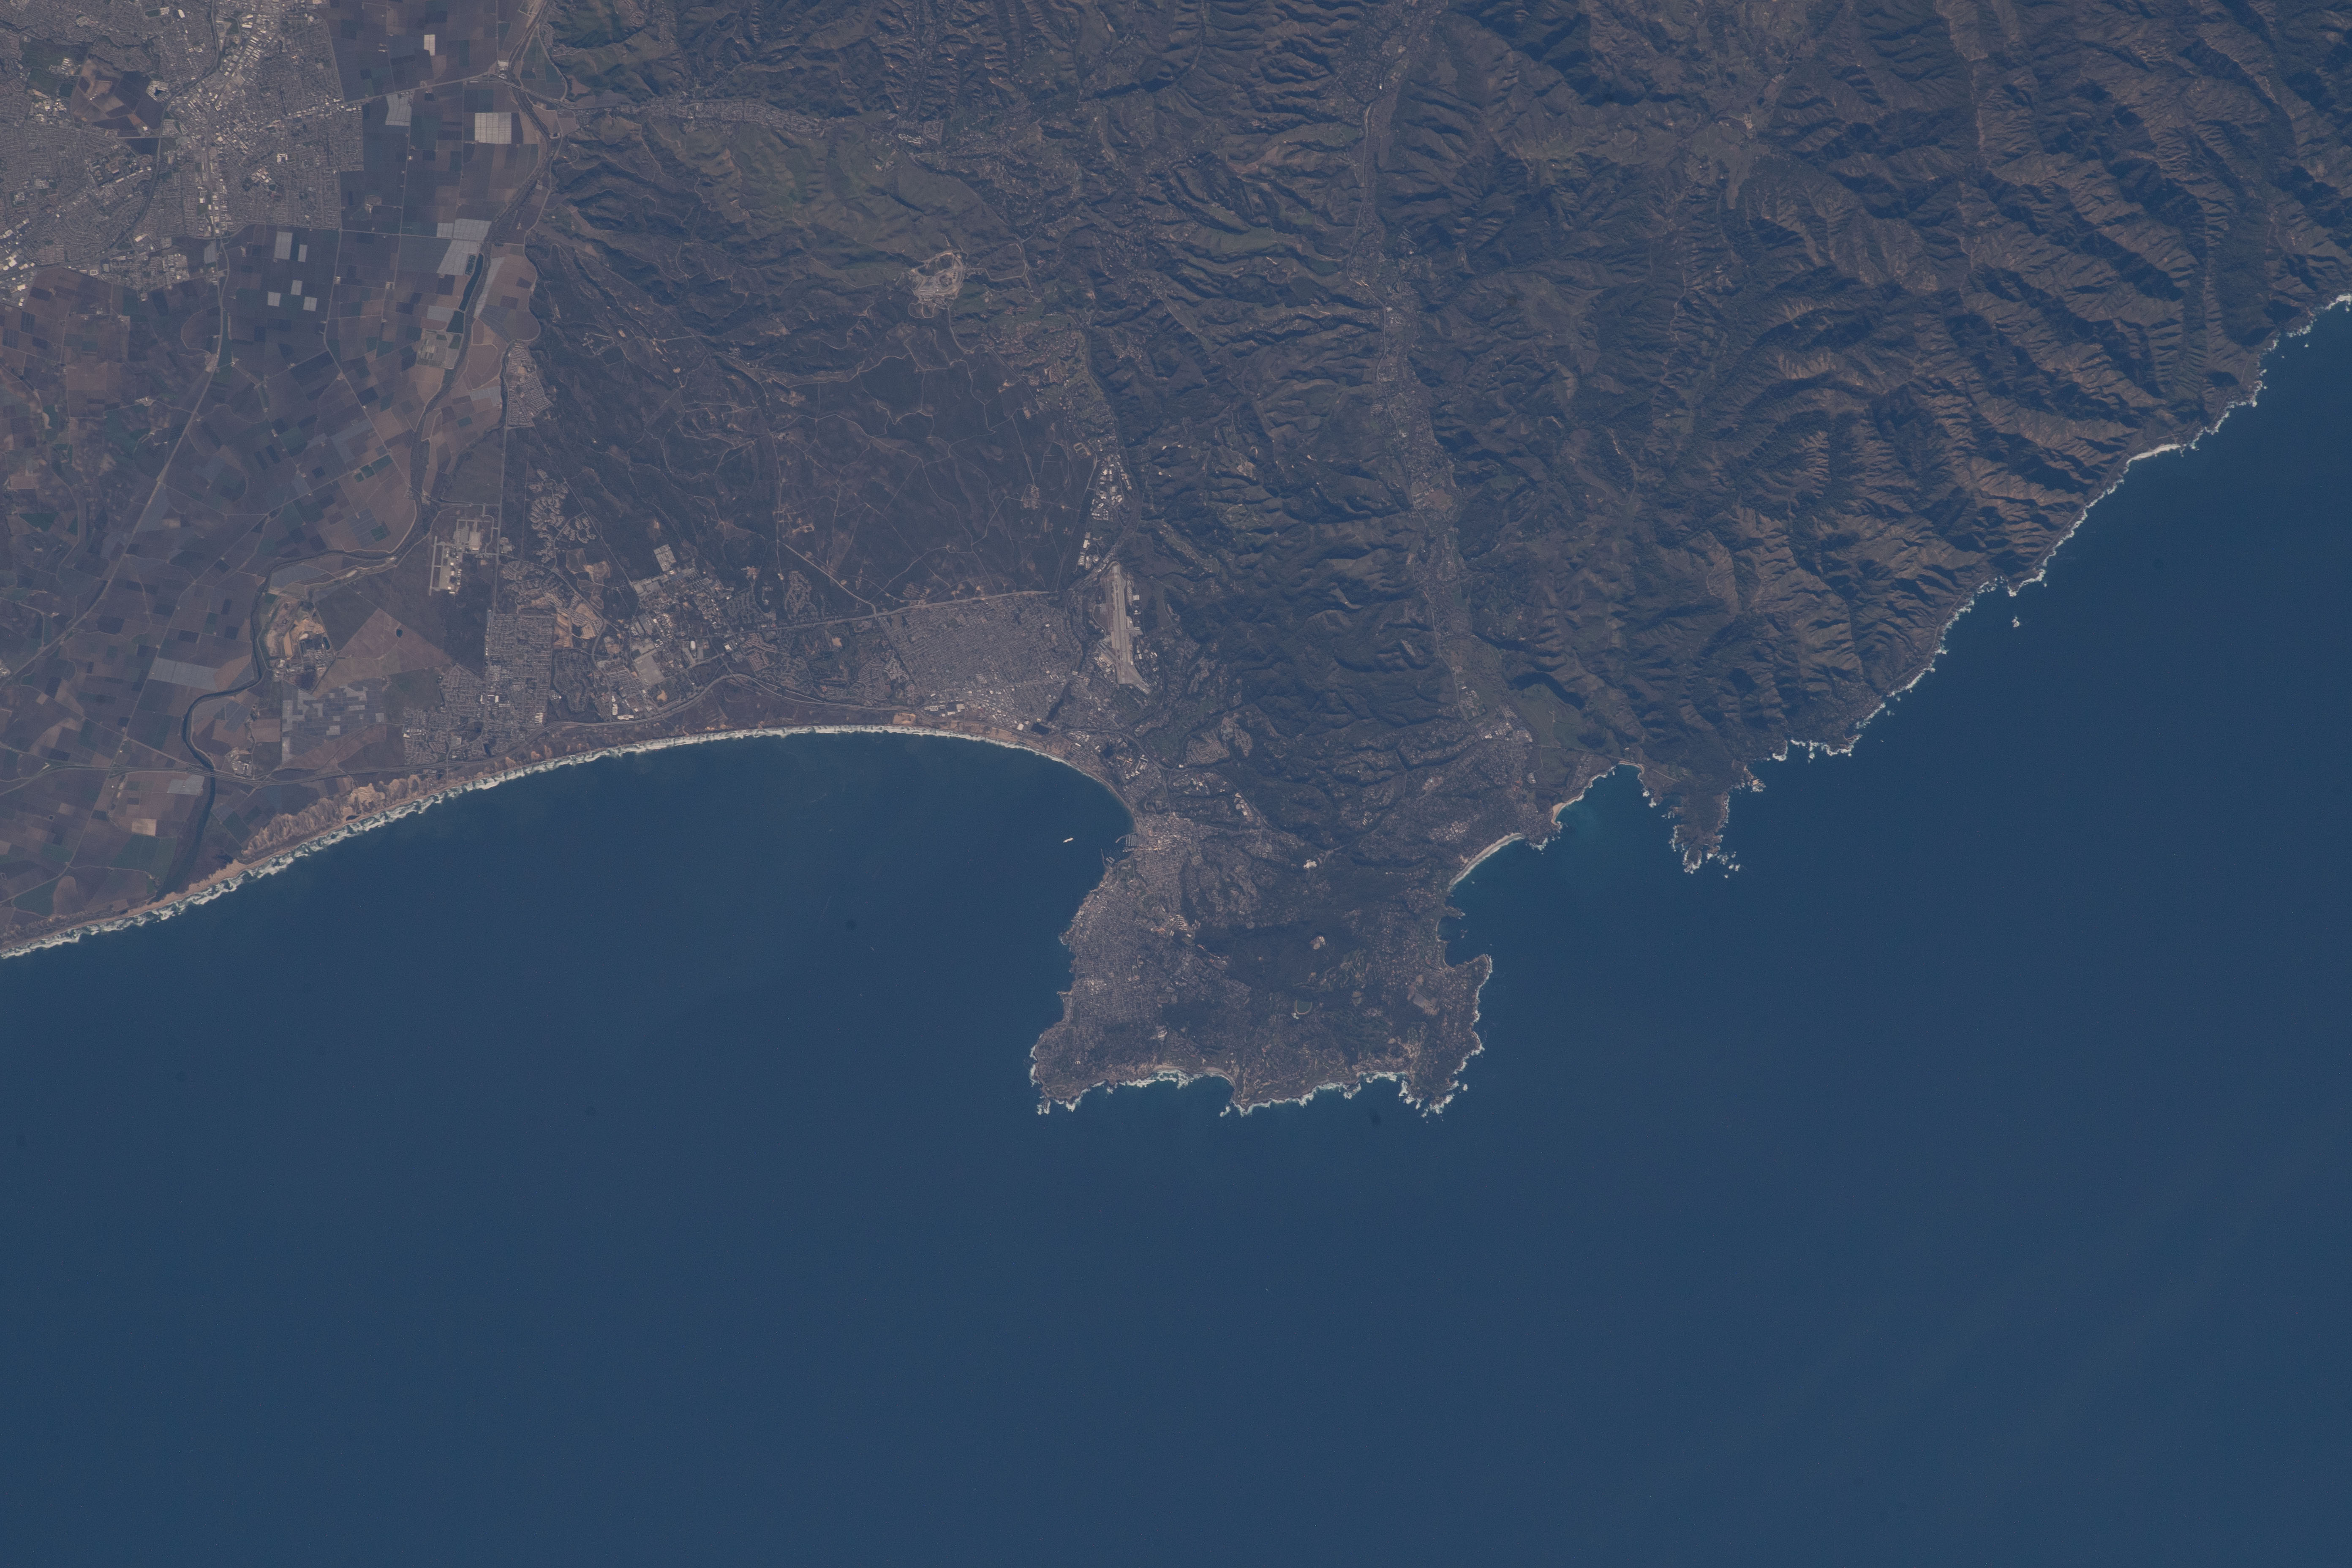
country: USA-CALIFORNIA
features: MONTEREY BAY, CARMEL BAY, SANTA LUCIA RANGE
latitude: 36.6
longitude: -121.9
